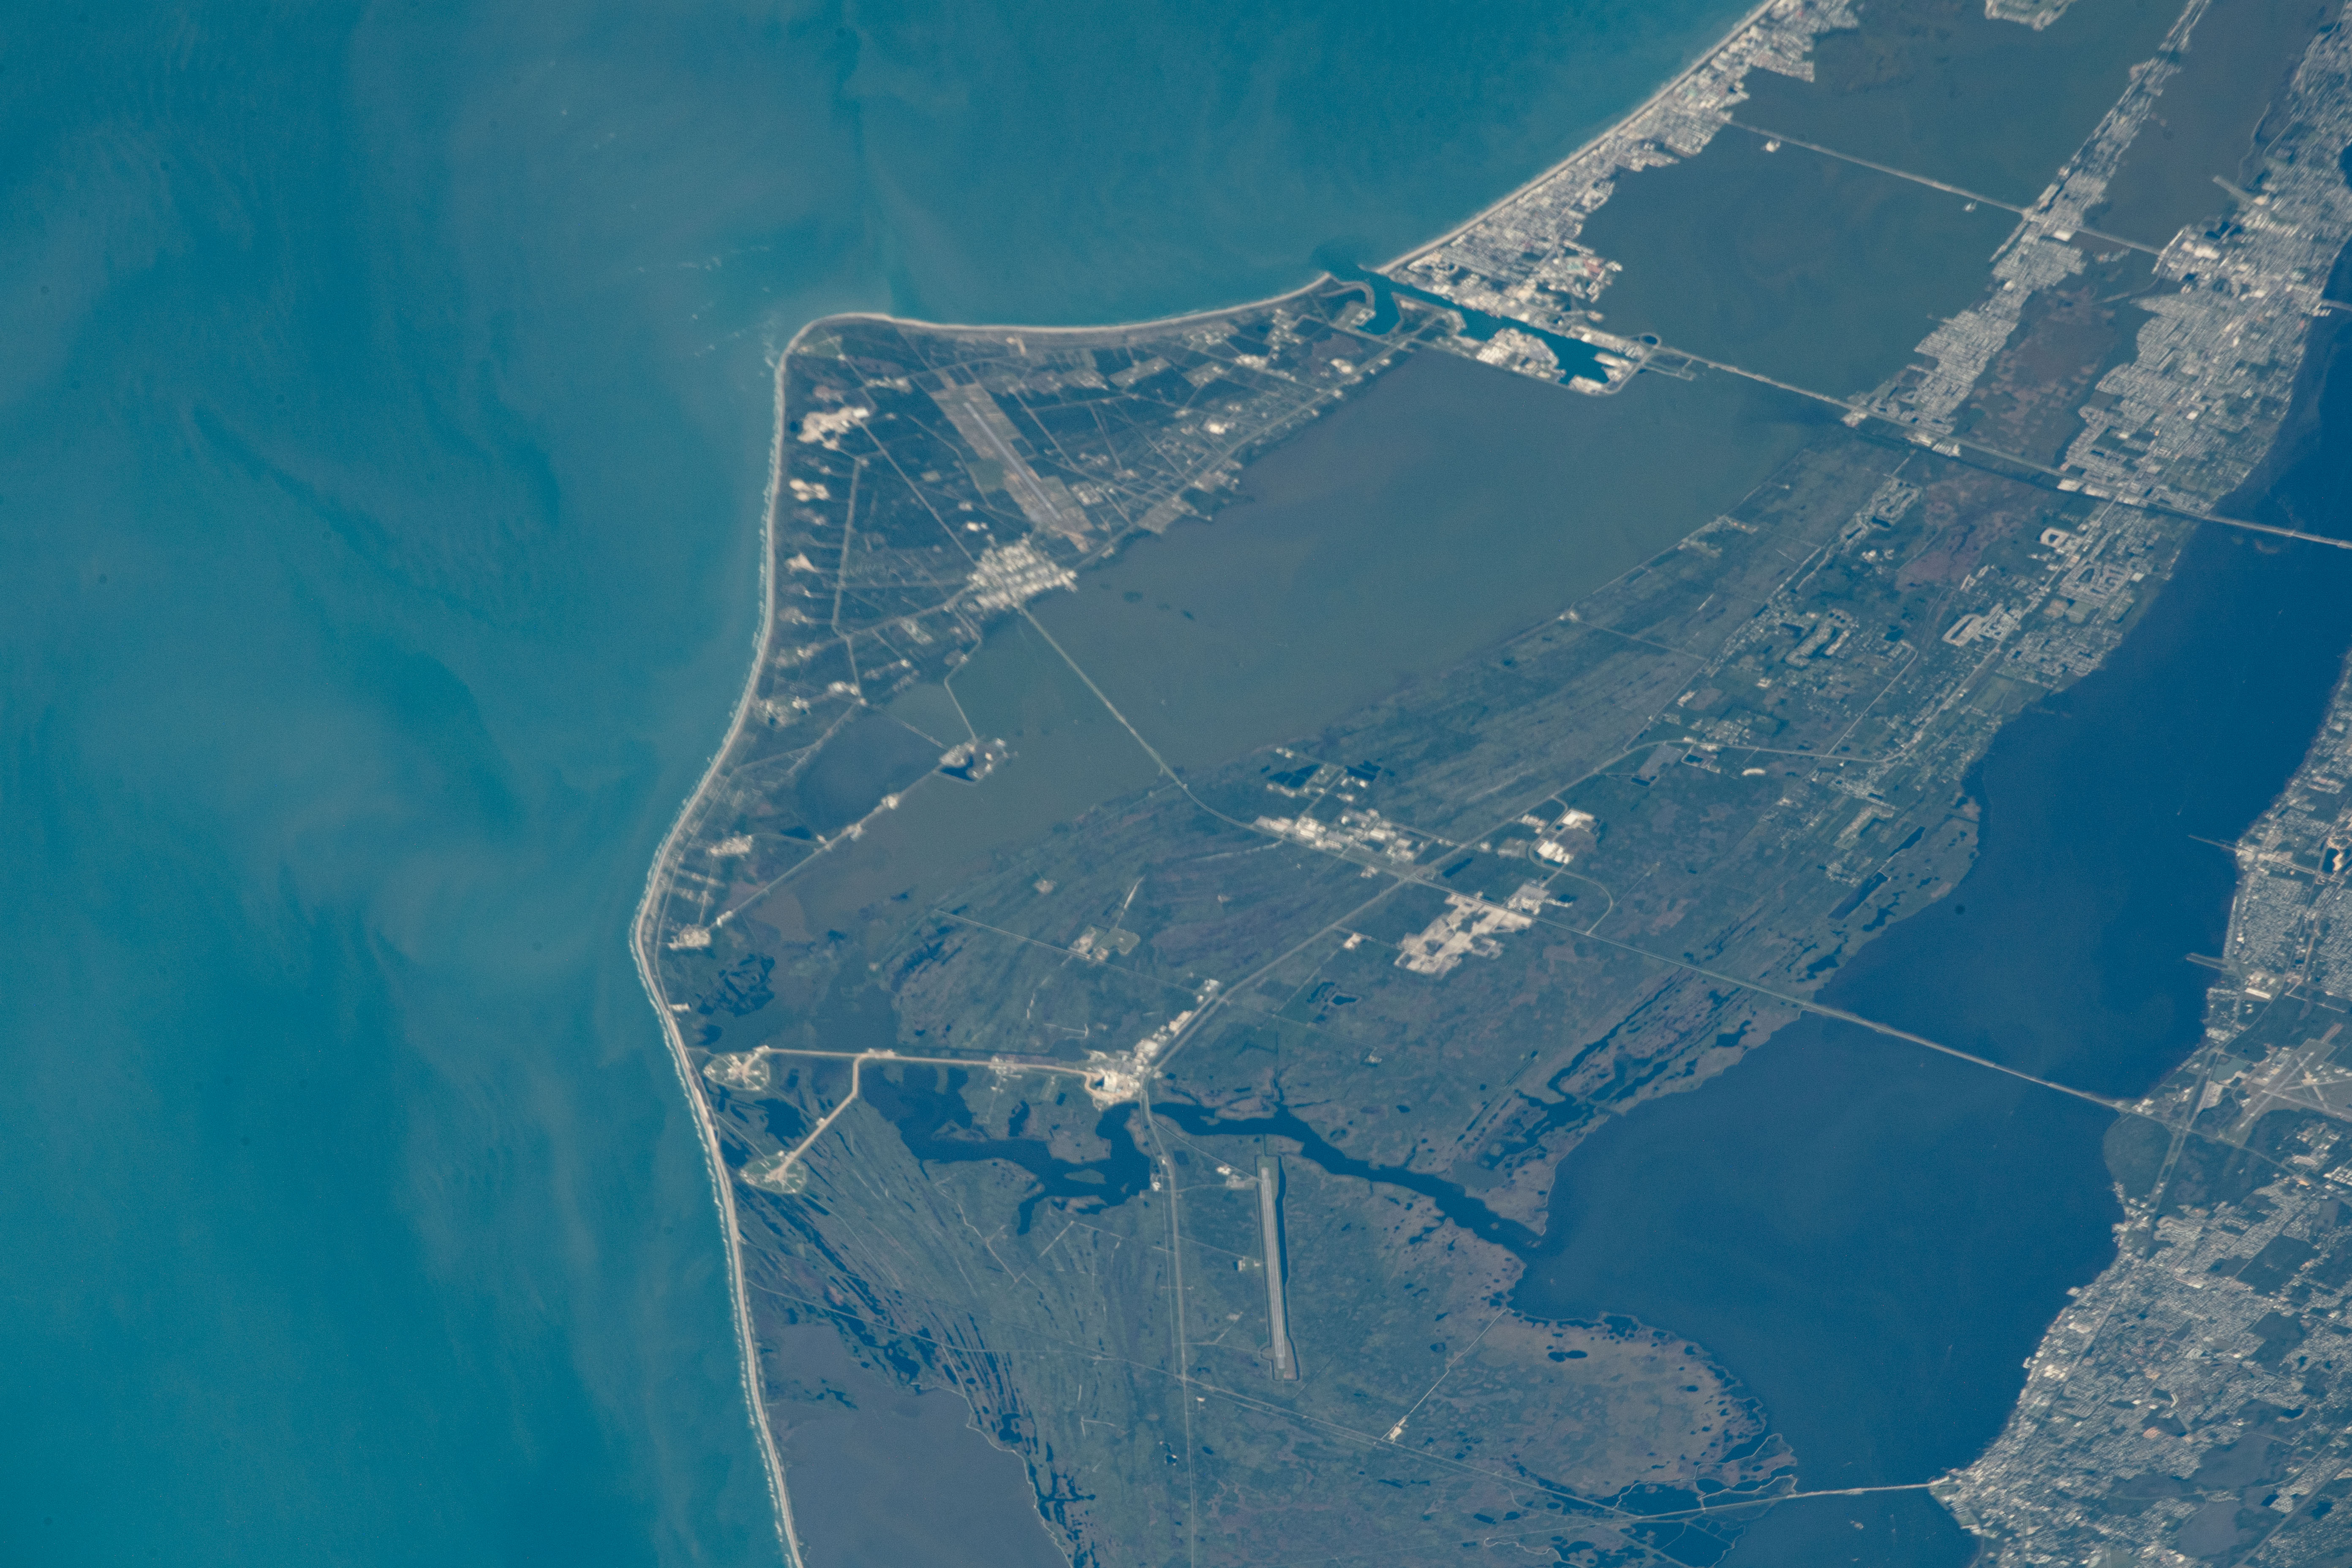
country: USA-FLORIDA
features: CAPE CANAVERAL AIR FORCE STATION, ATLANTIC OCEAN, INDIAN RIVER, KENNEDY SPACE CENTER, PORT CANAVERAL
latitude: 28.5
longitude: -80.7
